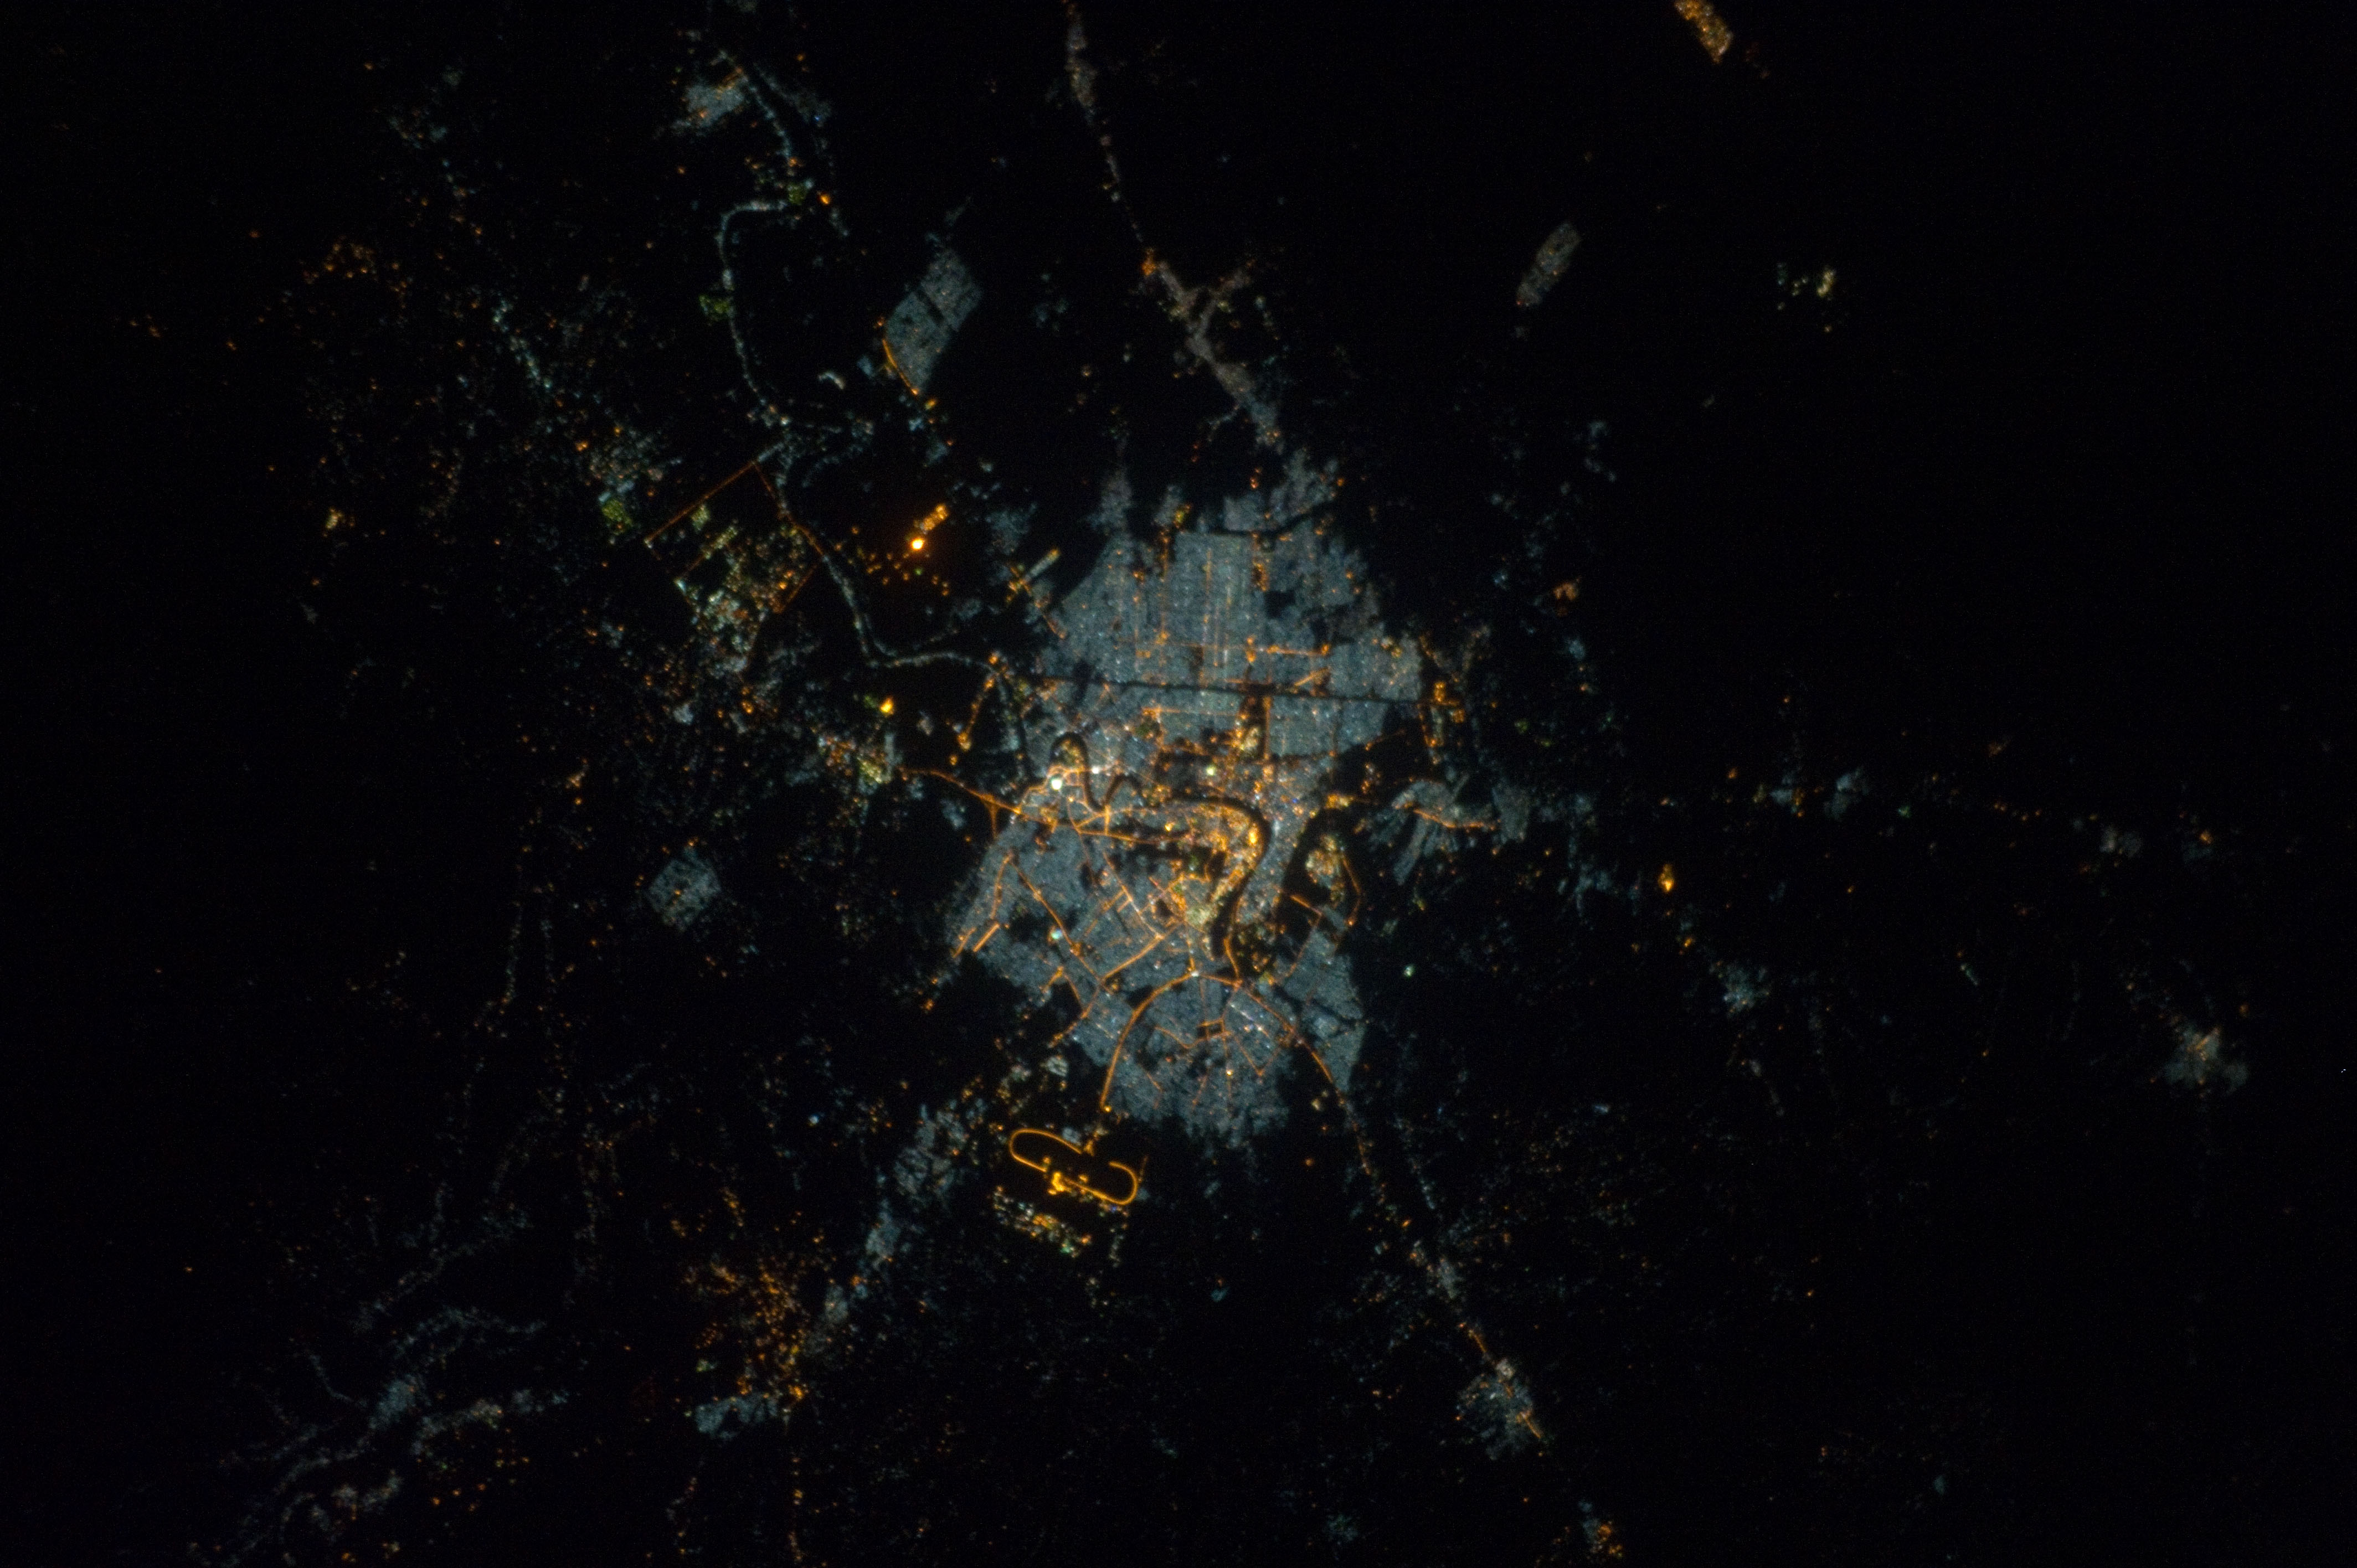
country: IRAQ
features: BAGHDAD AT NIGHT, AIRPORT AREA, ROADS
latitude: 33.3
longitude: 44.3
